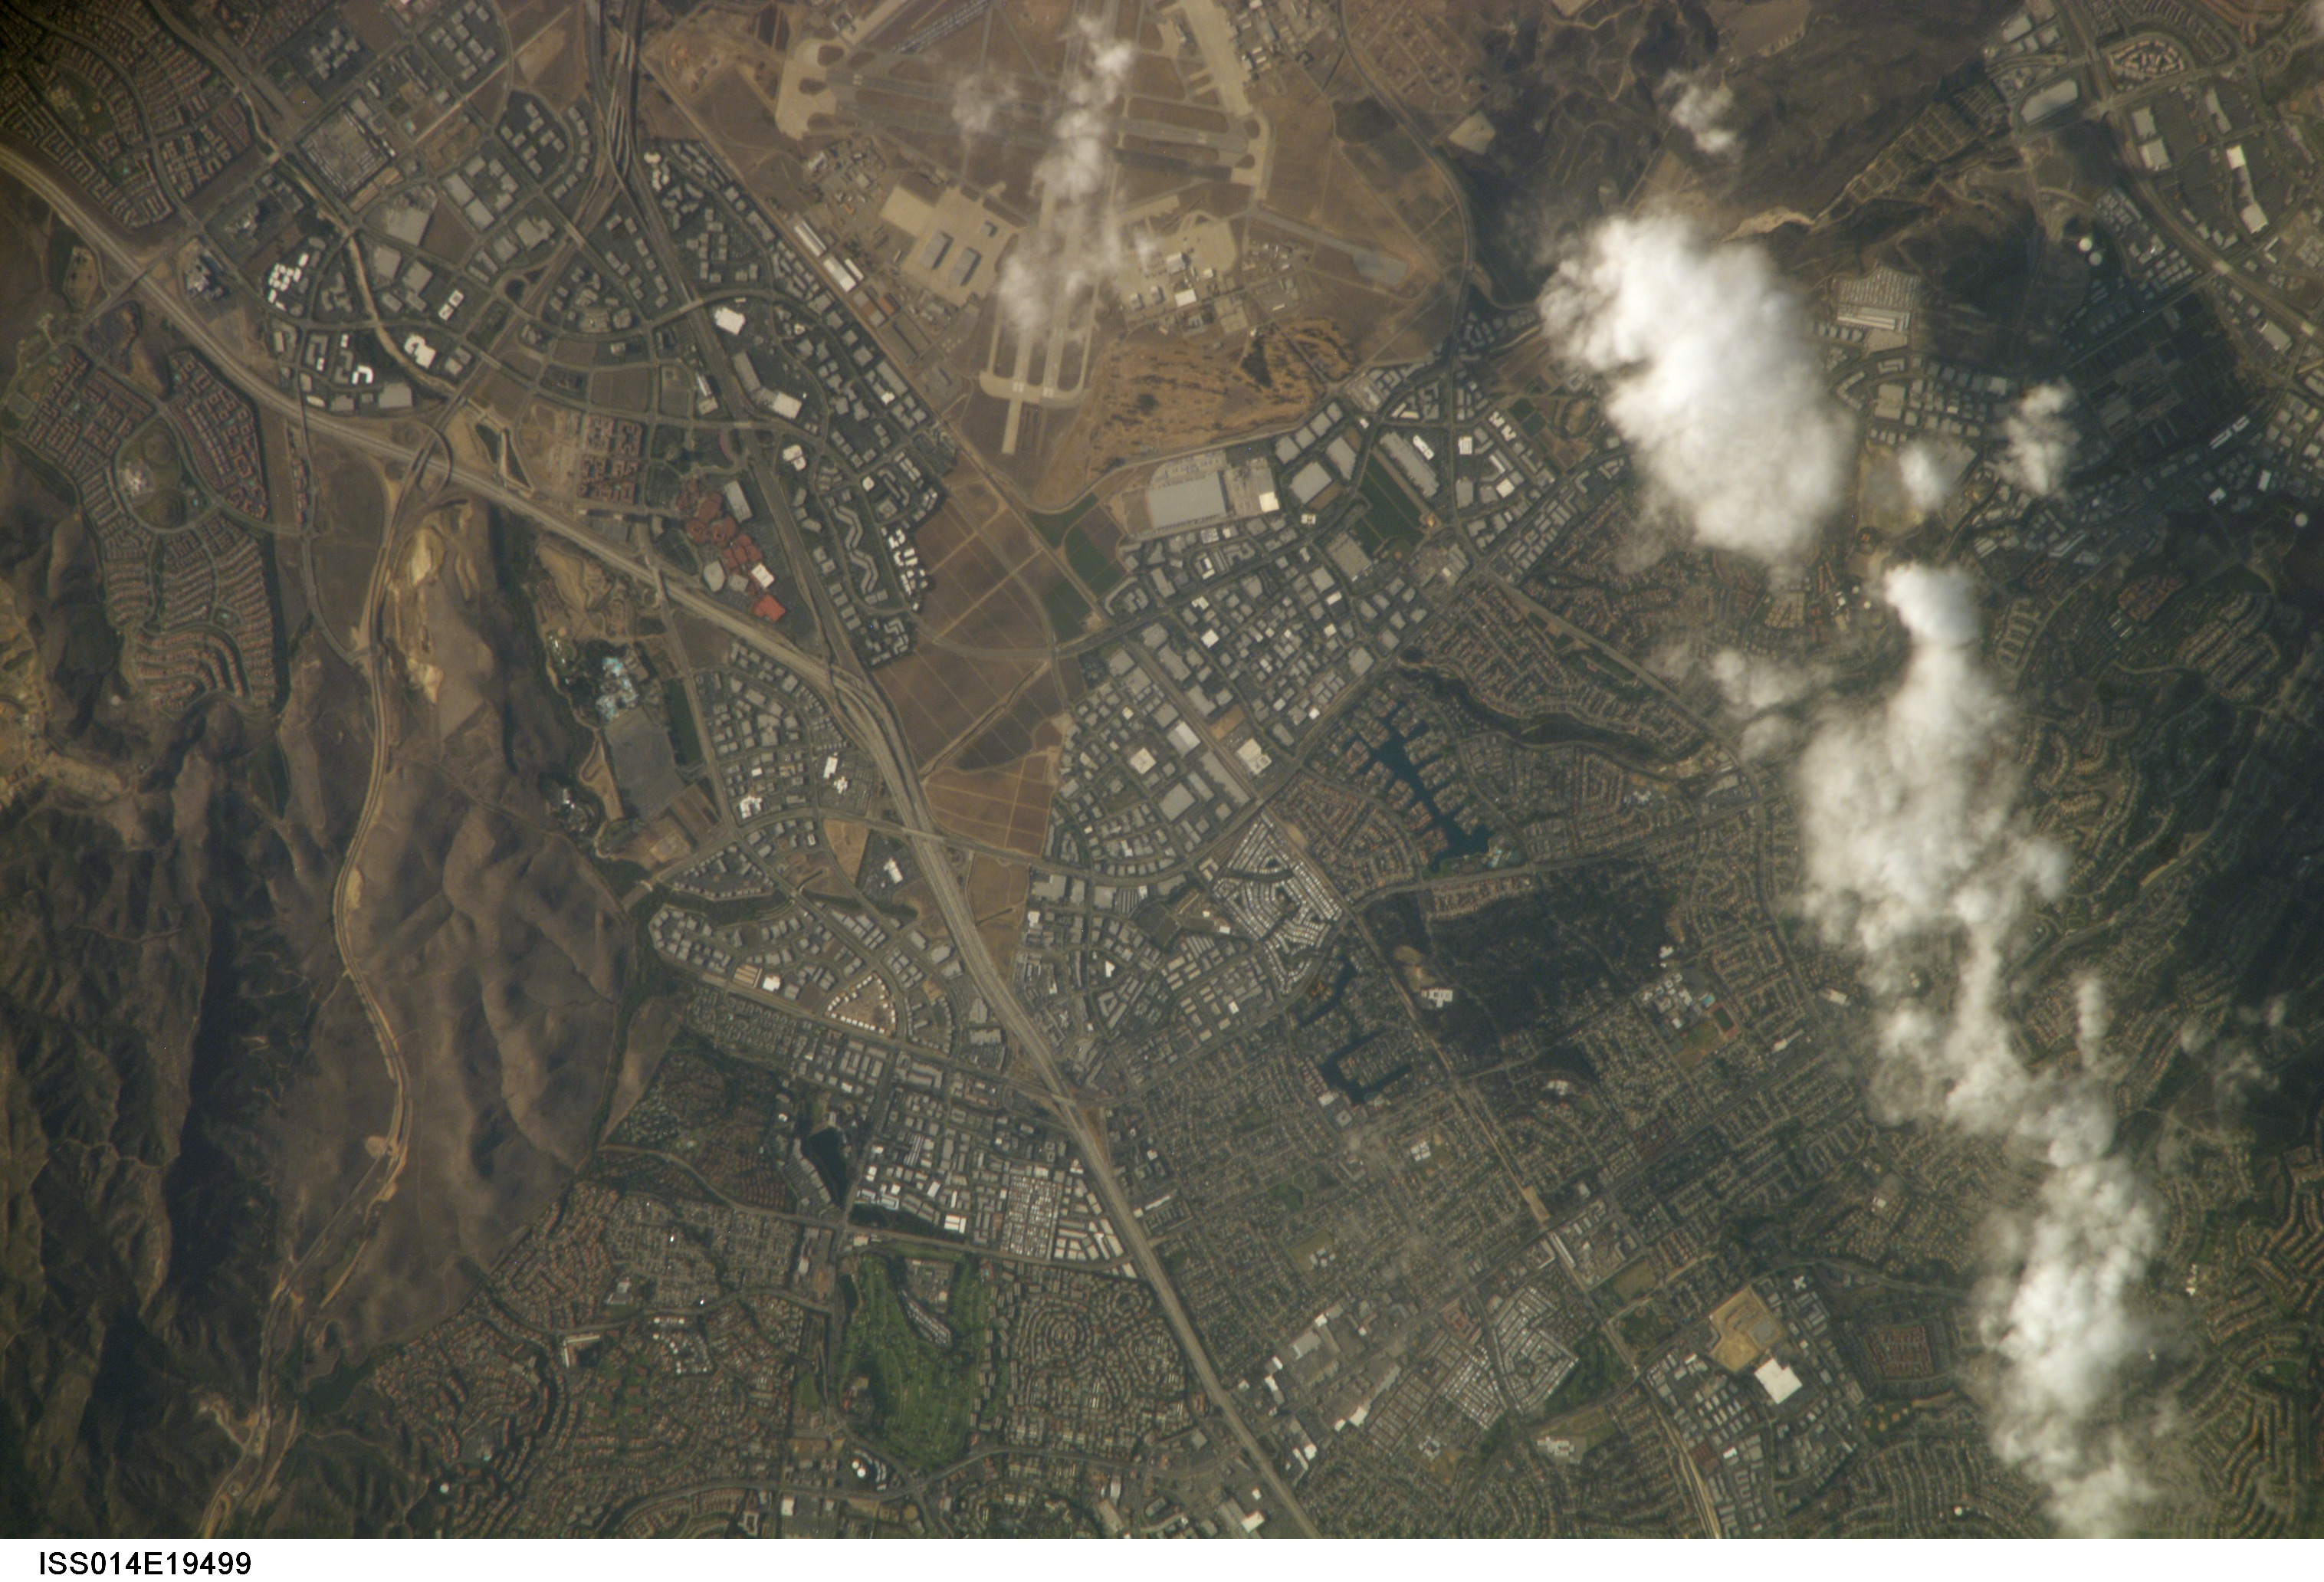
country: USA-CALIFORNIA
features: EL TORO, EL TORO MARINE CORP AS
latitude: 33.6
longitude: -117.7
